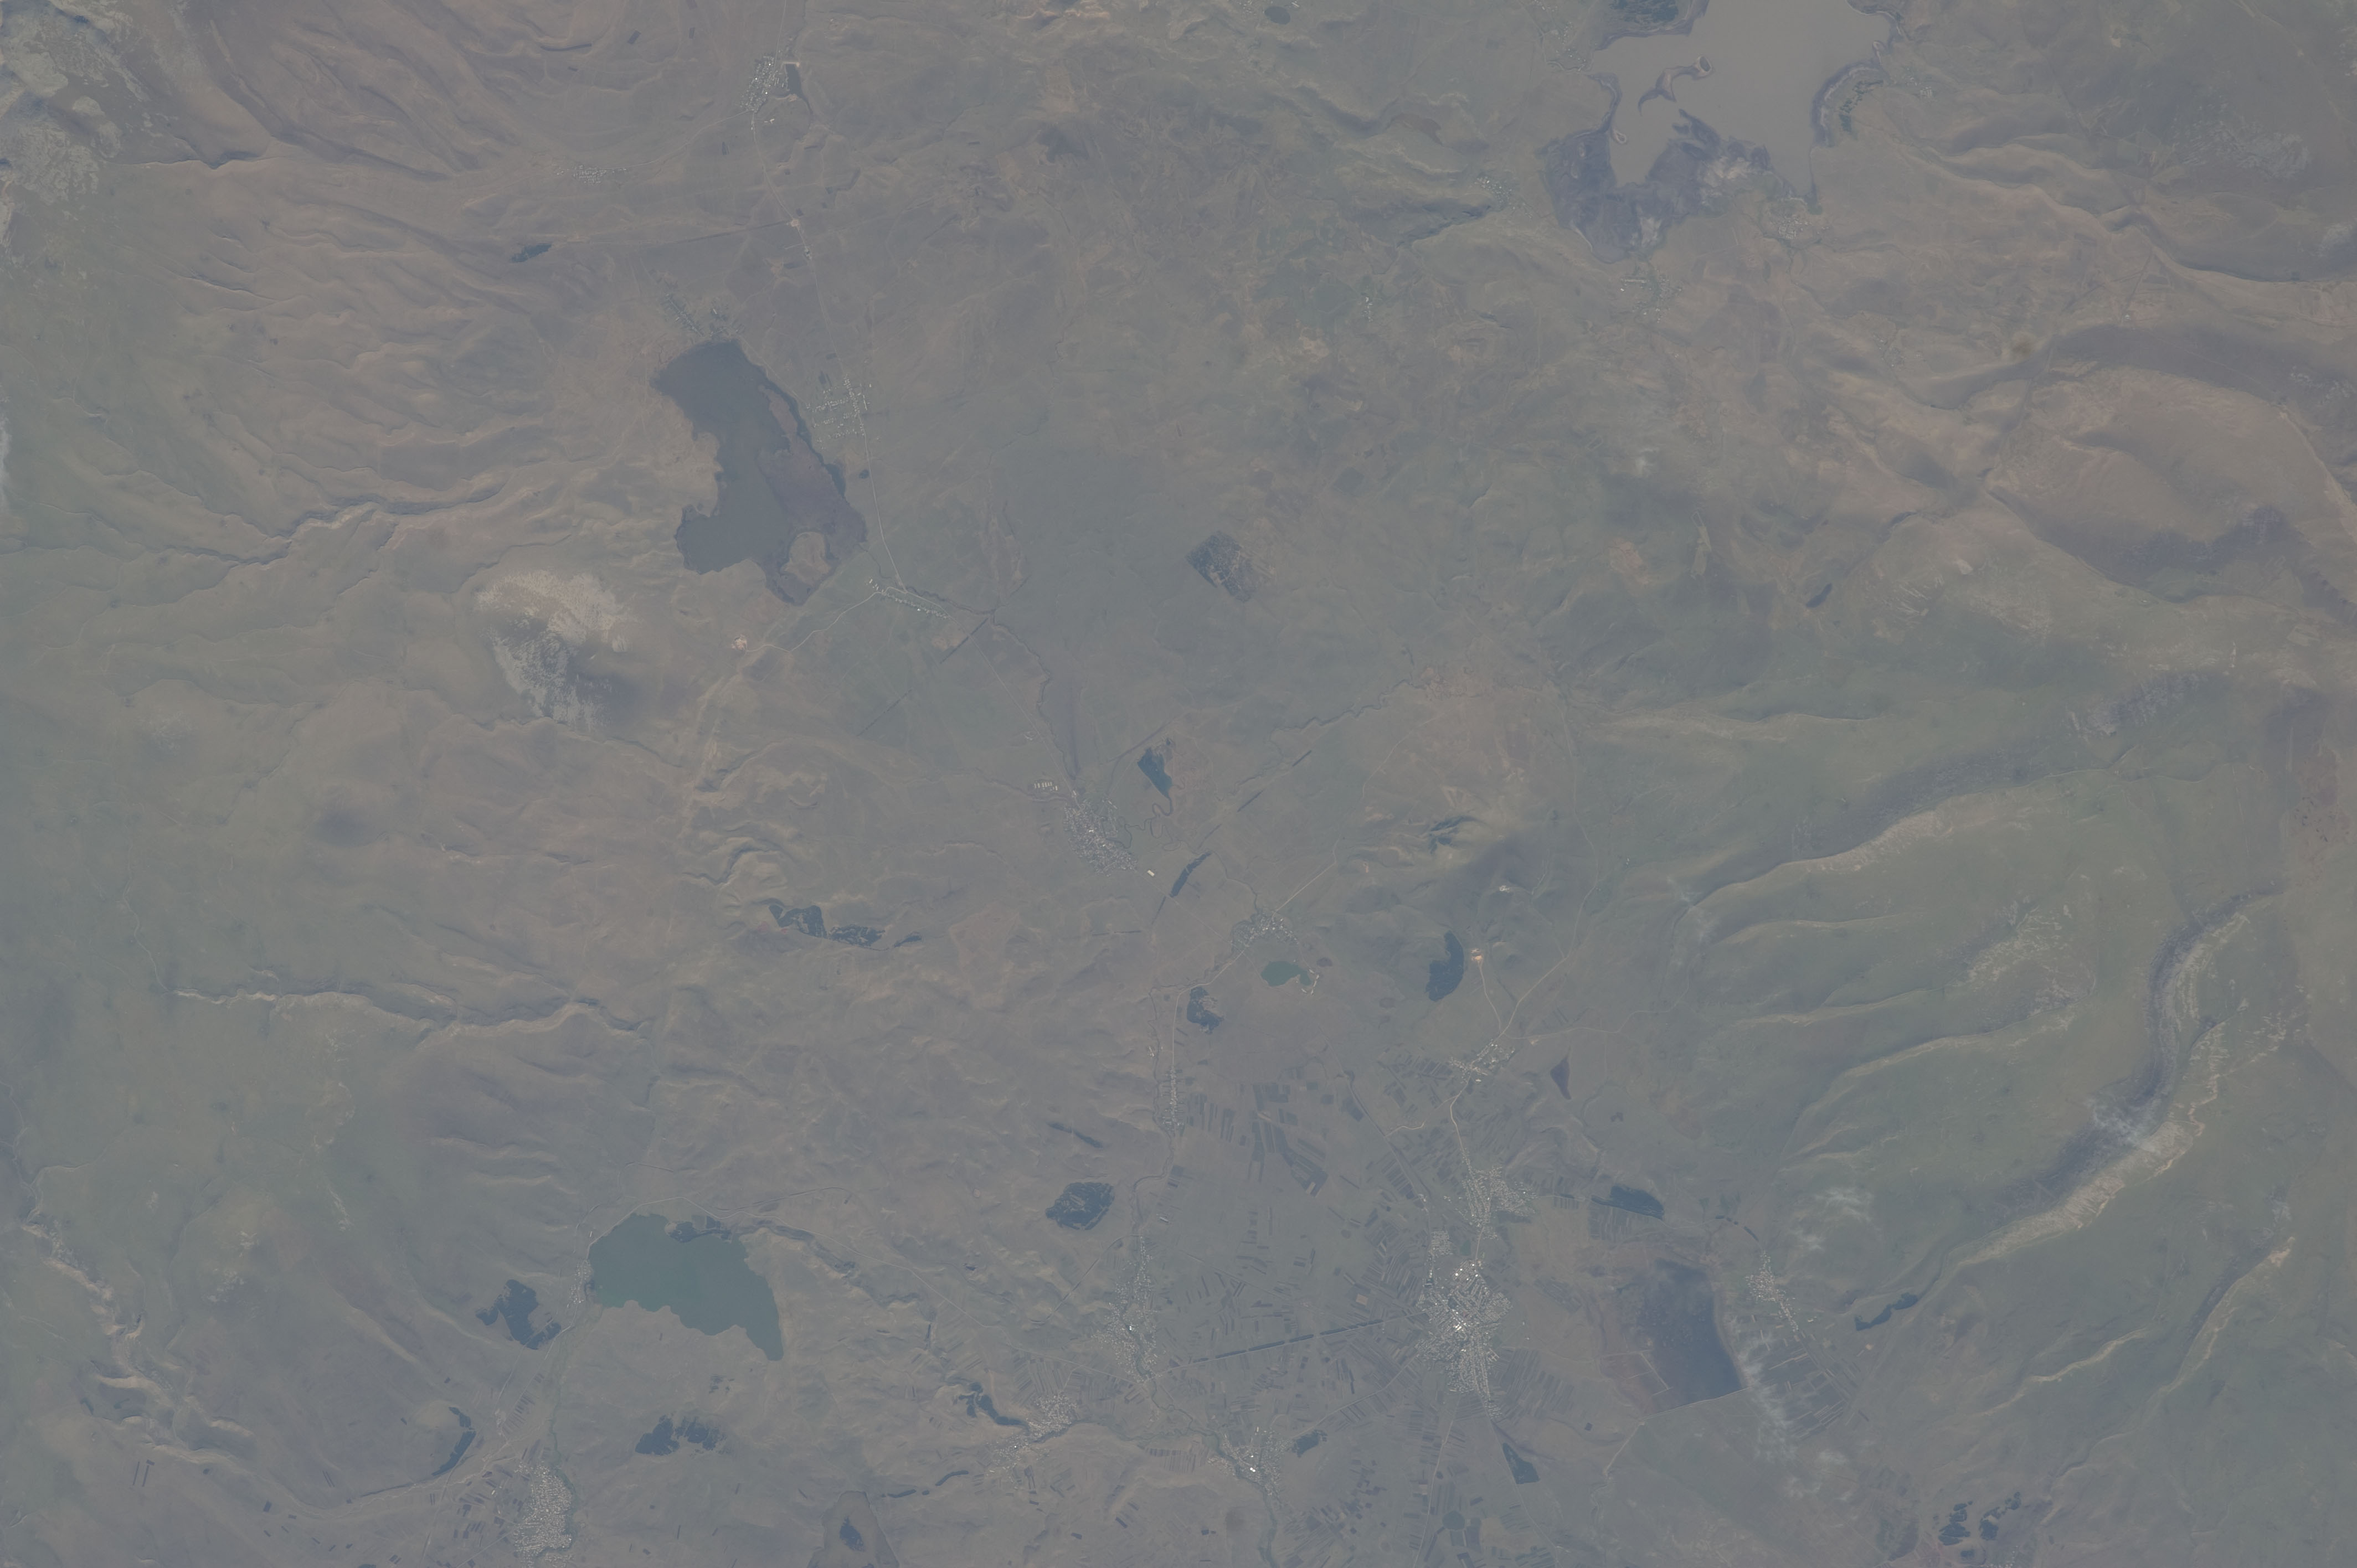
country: GEORGIA
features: AGR., LESSER CAUCASUS MTS., NINOTSMINDA, KHANCHALI L., MADATAPA L.
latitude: 41.2
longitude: 43.5
